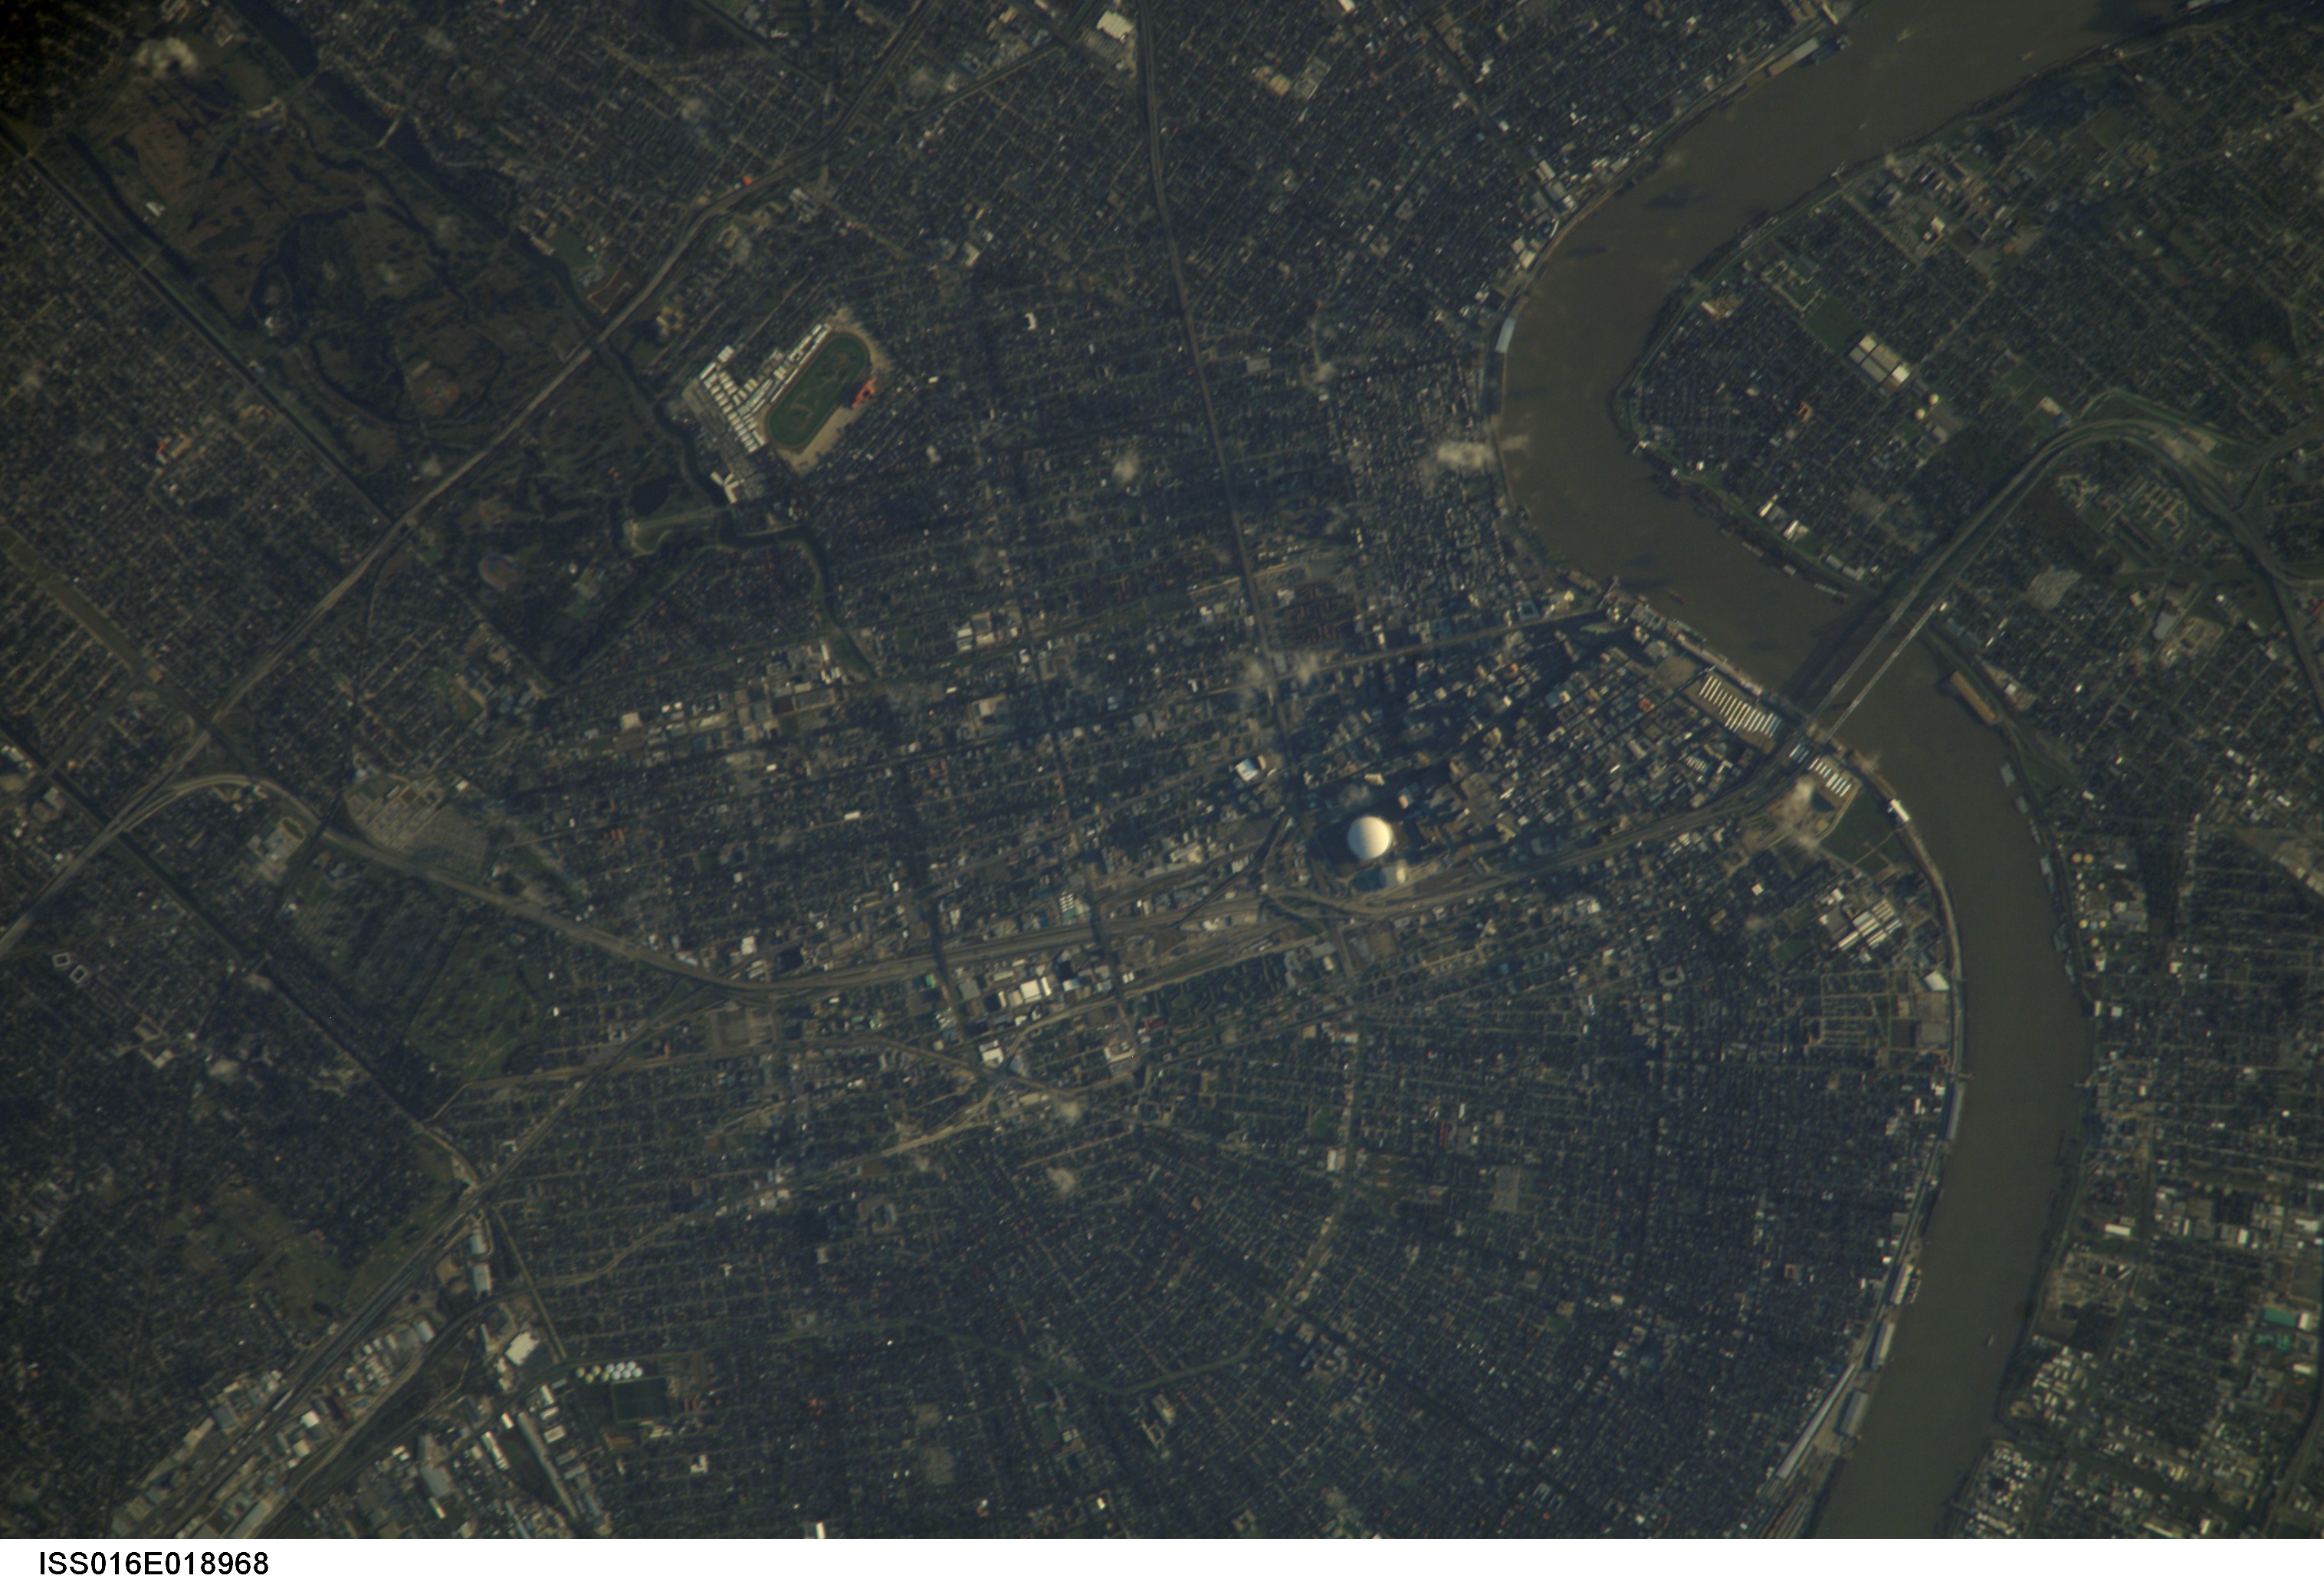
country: USA-LOUISIANA
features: NEW ORLEANS, MISSISSIPPI R.
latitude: 30.0
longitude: -90.1
